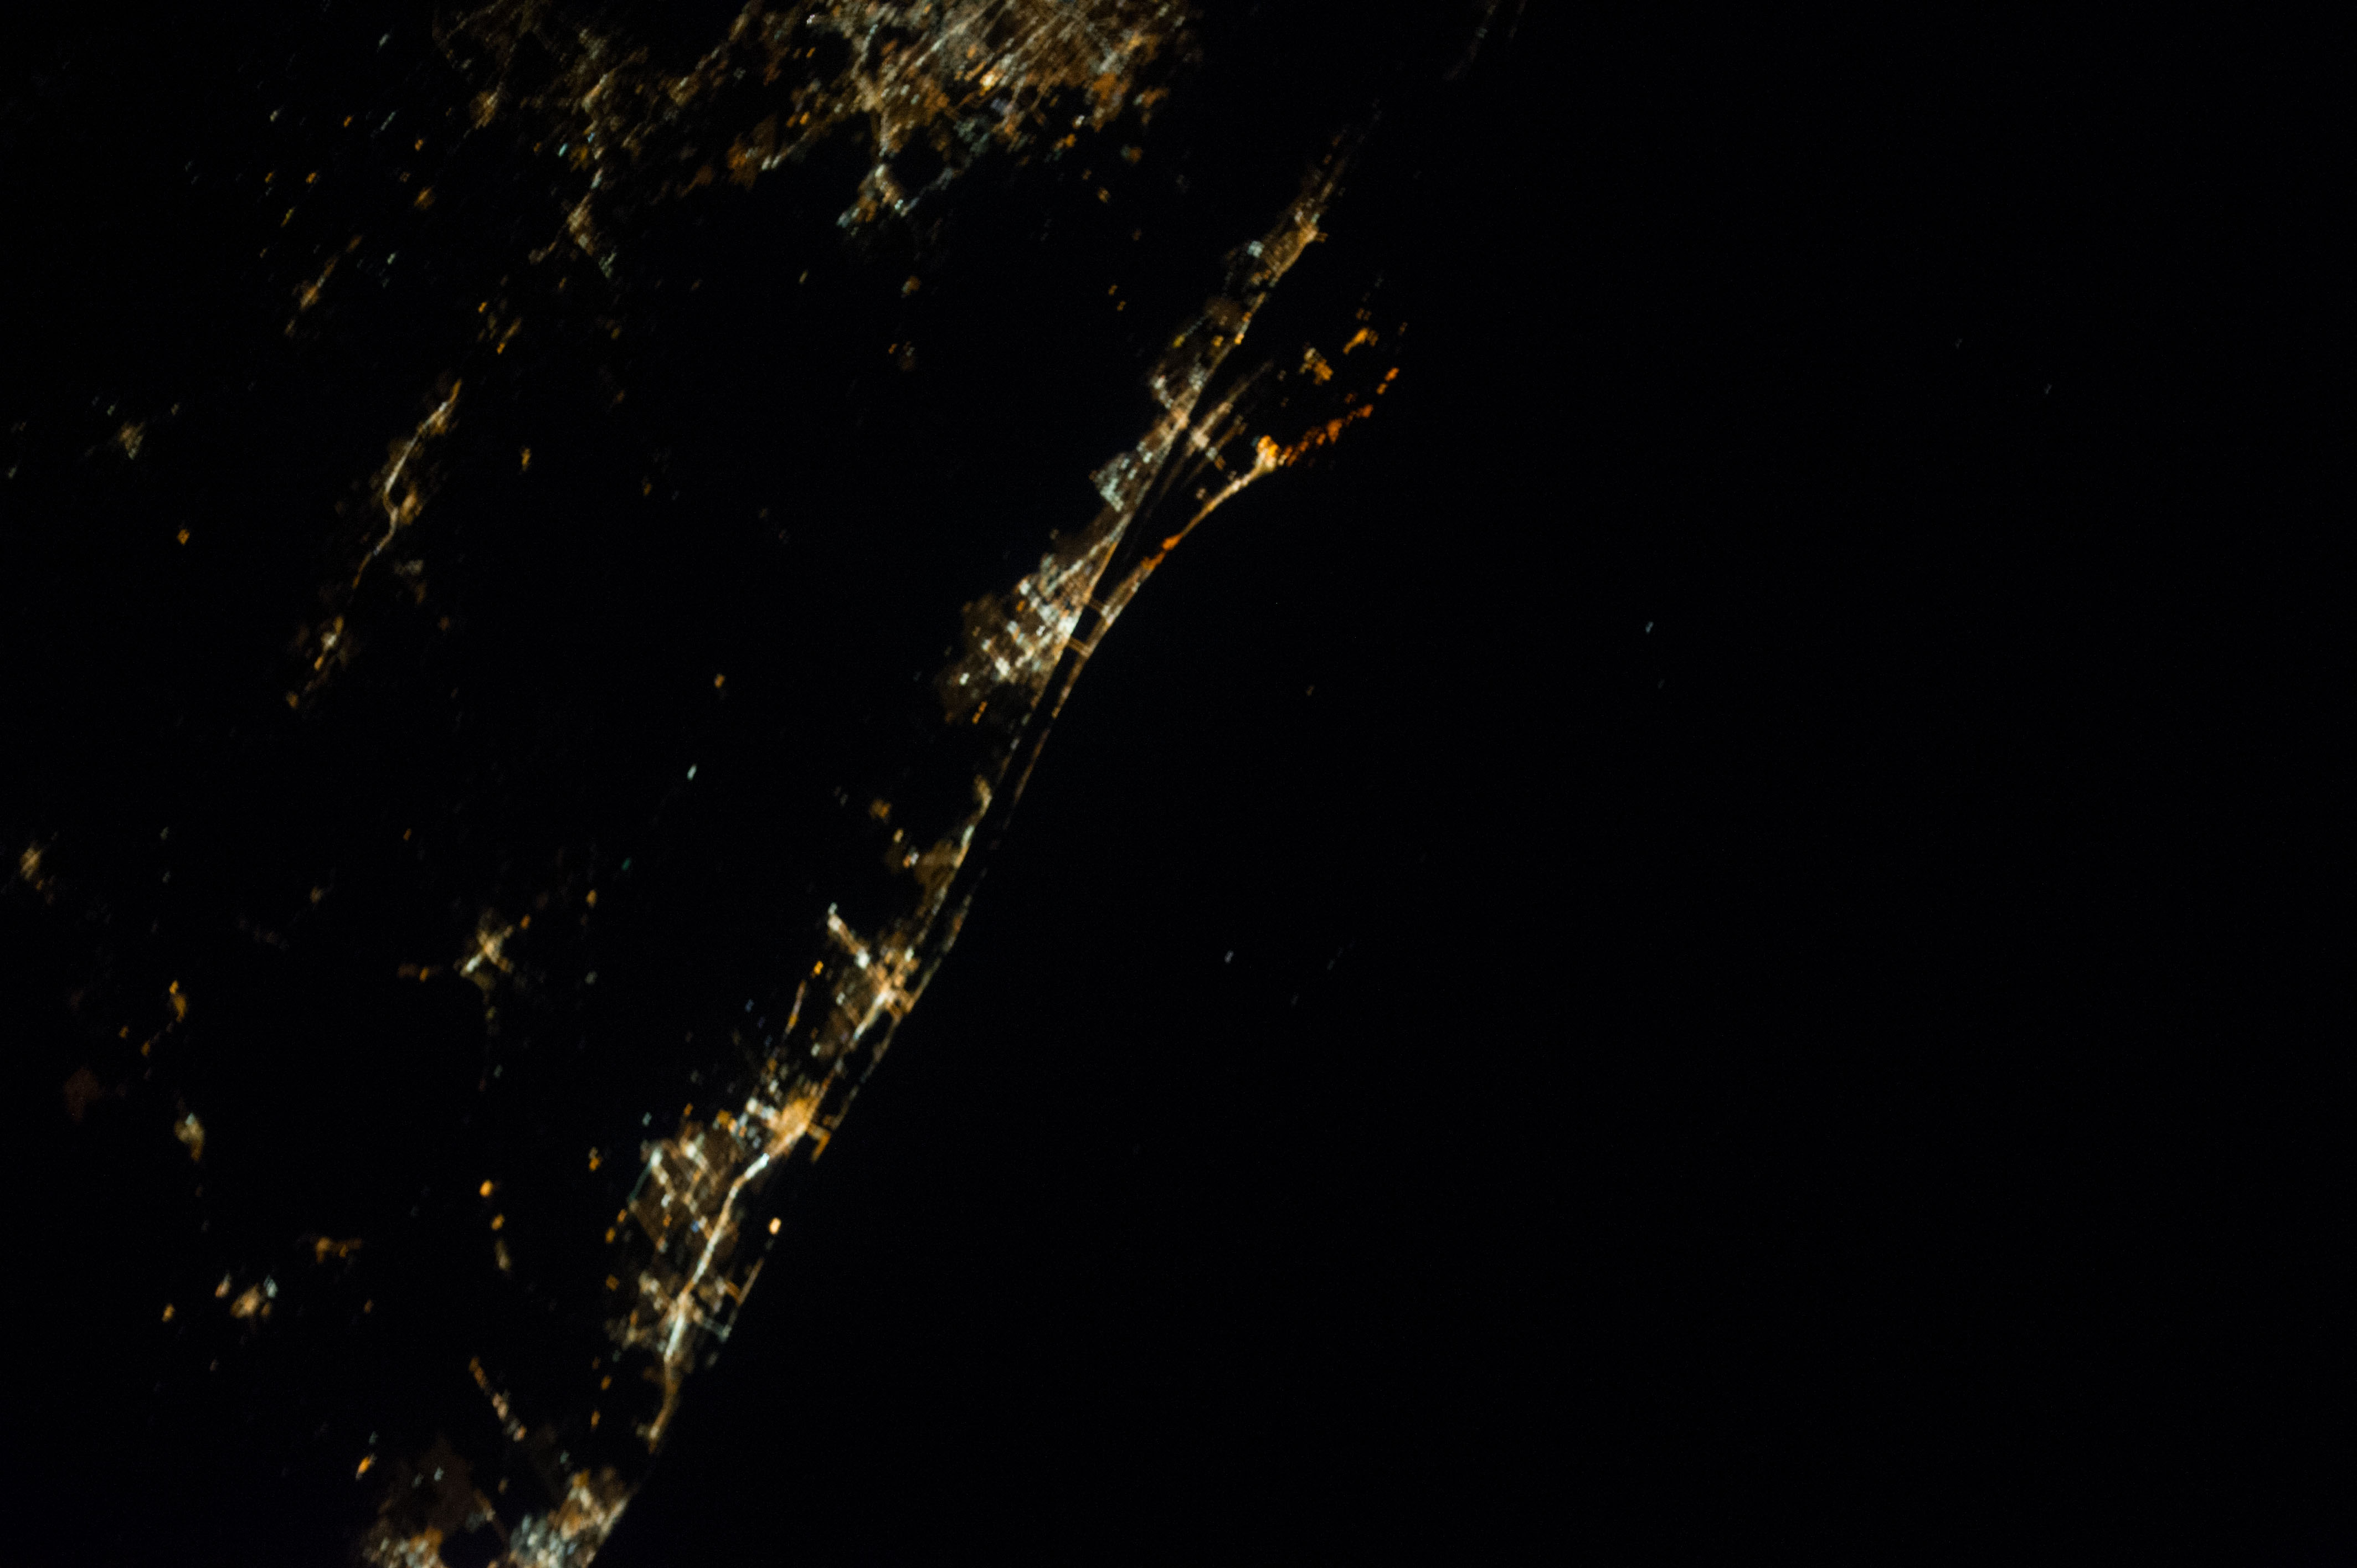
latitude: 28.0
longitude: -80.5
